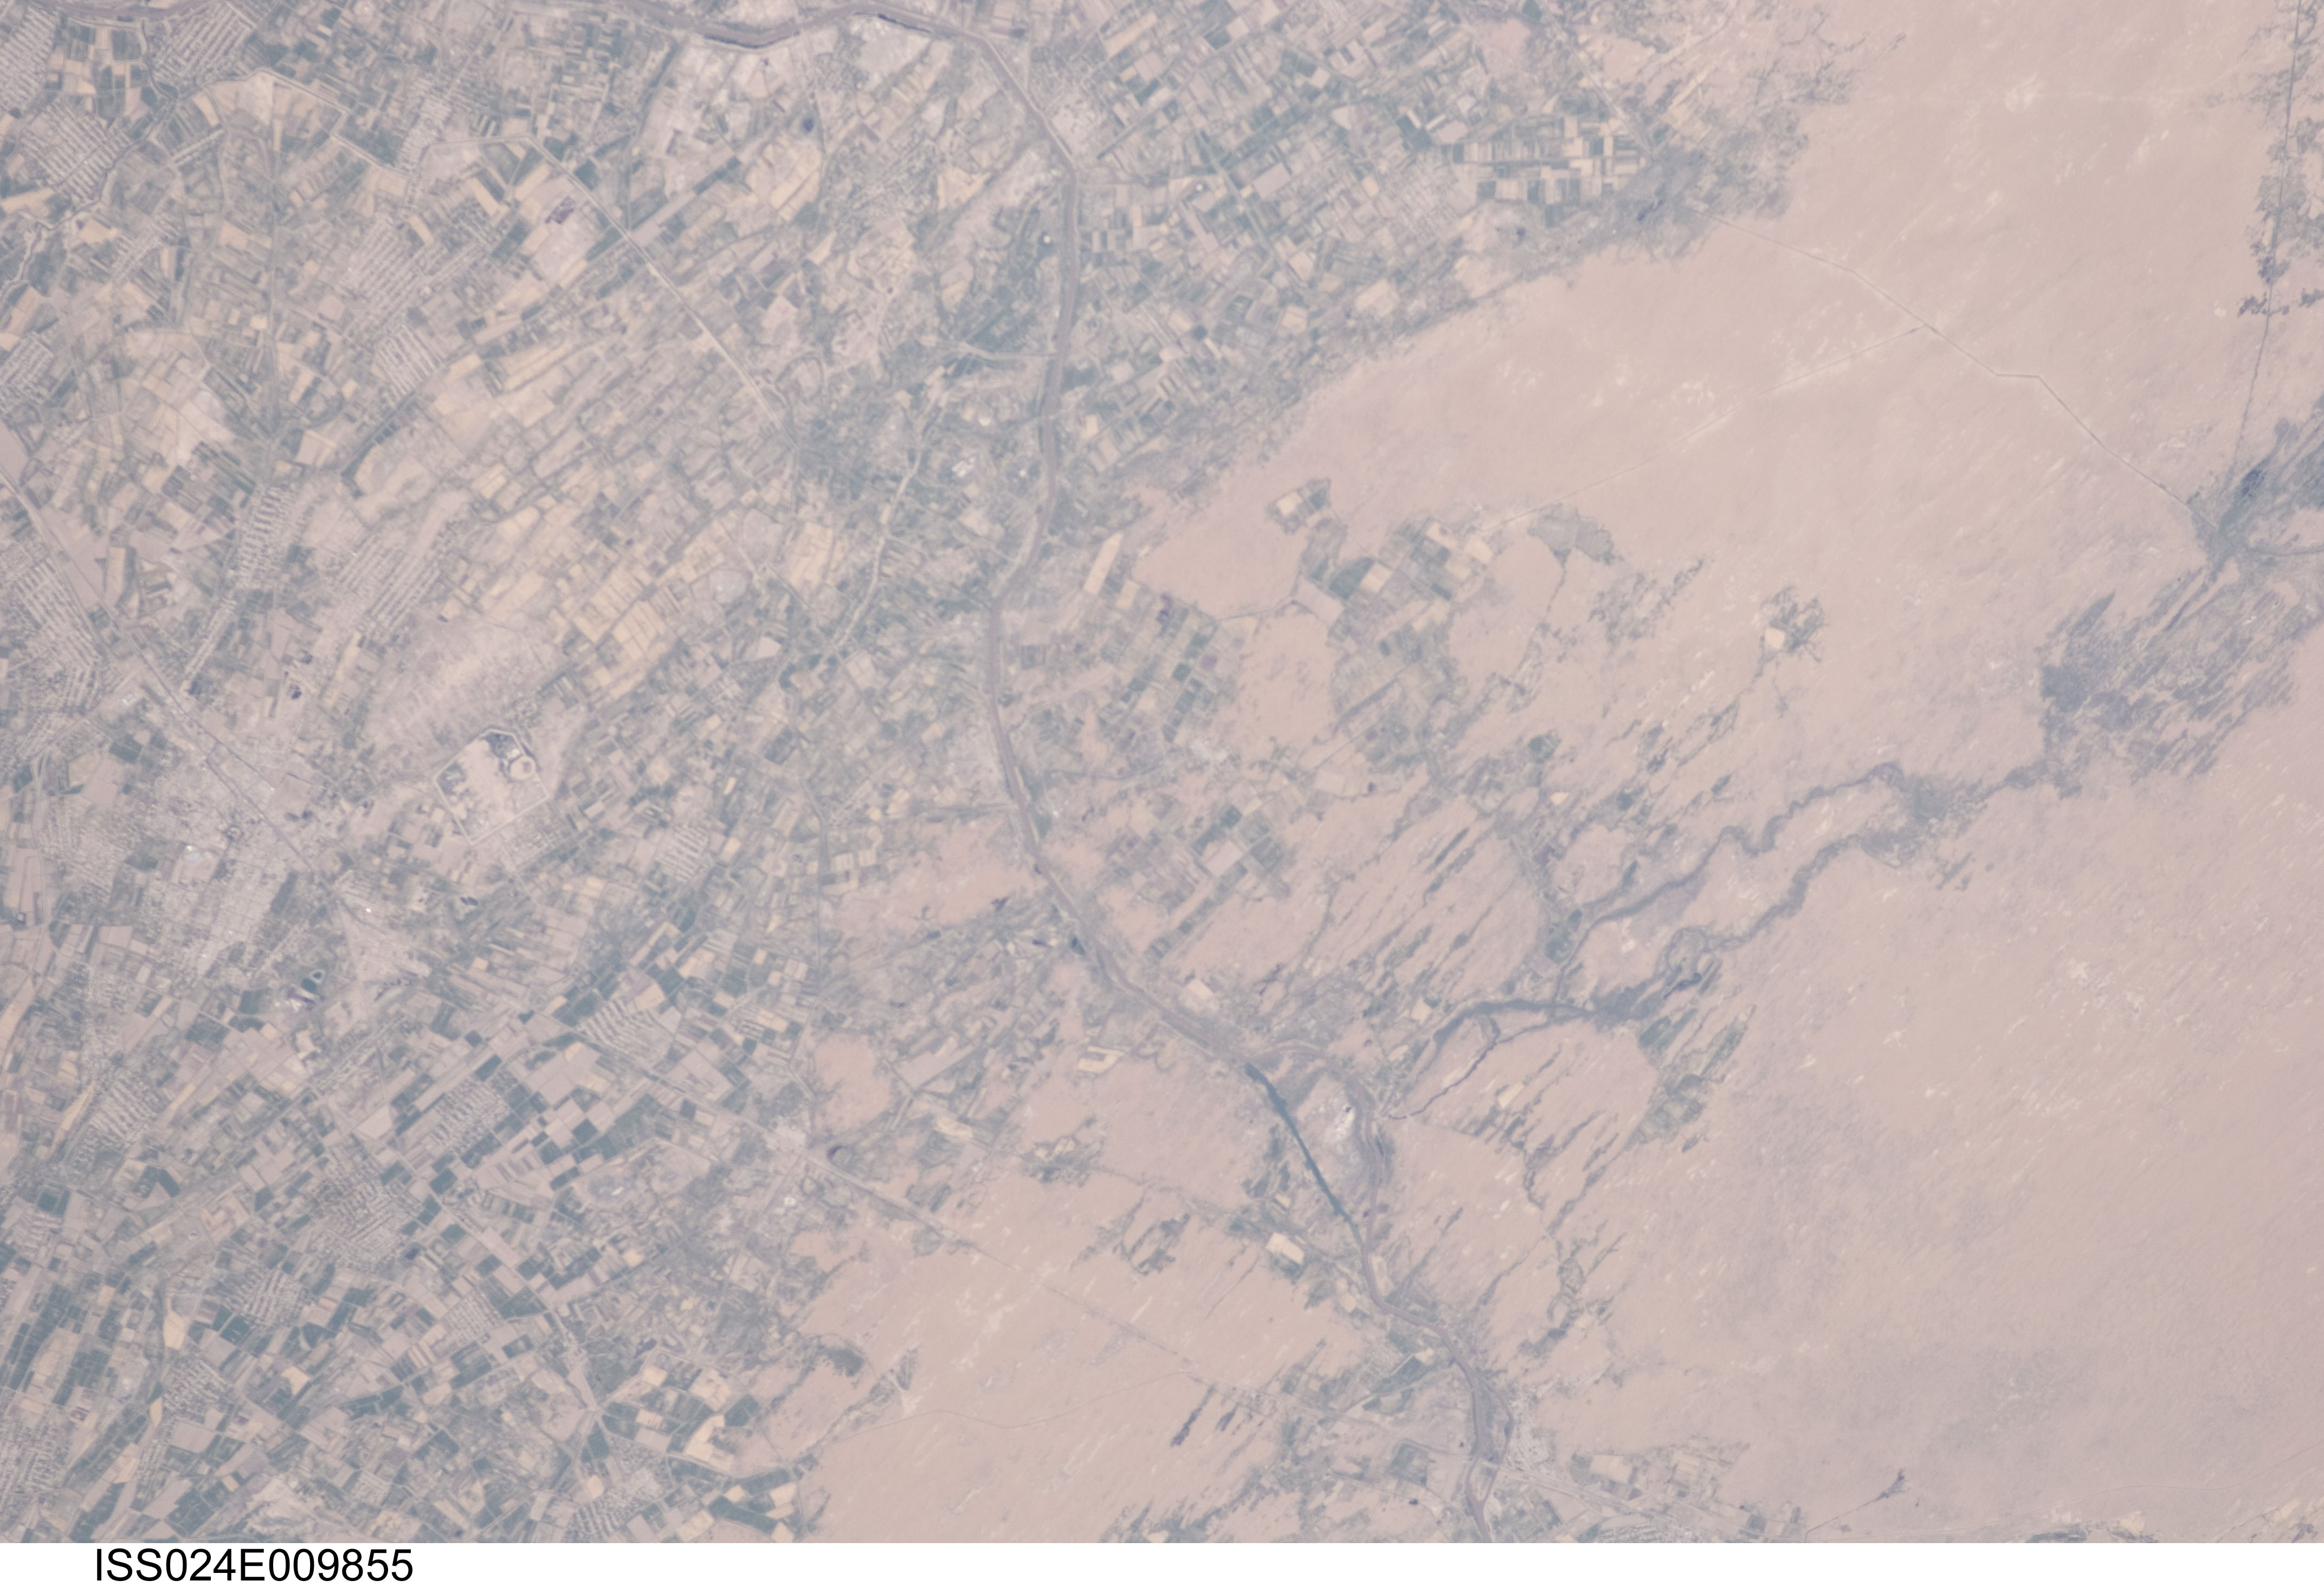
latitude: 37.8
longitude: 62.3
